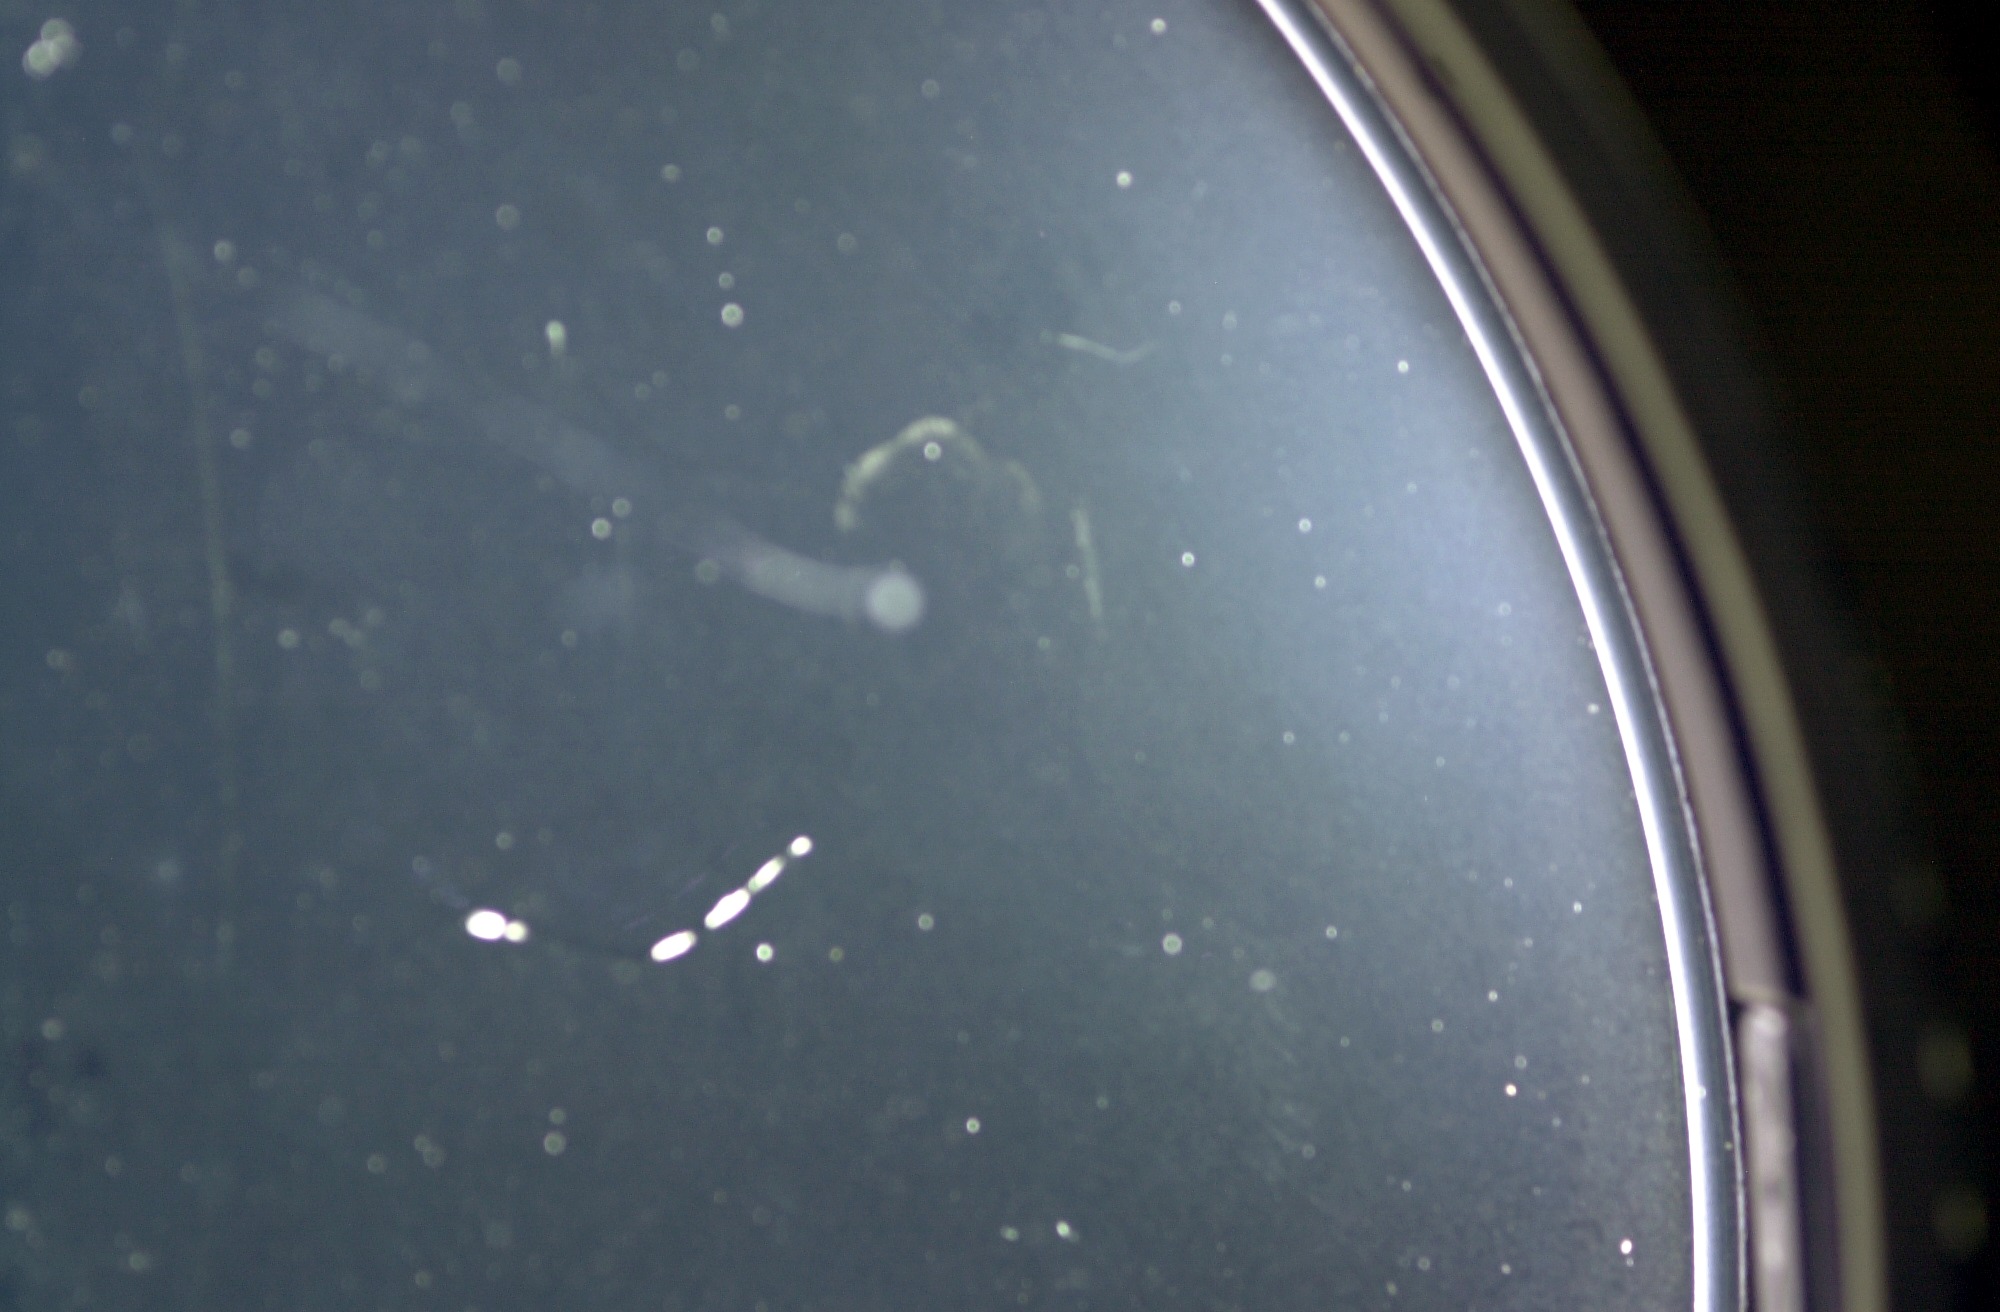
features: WINDOW FRAME
